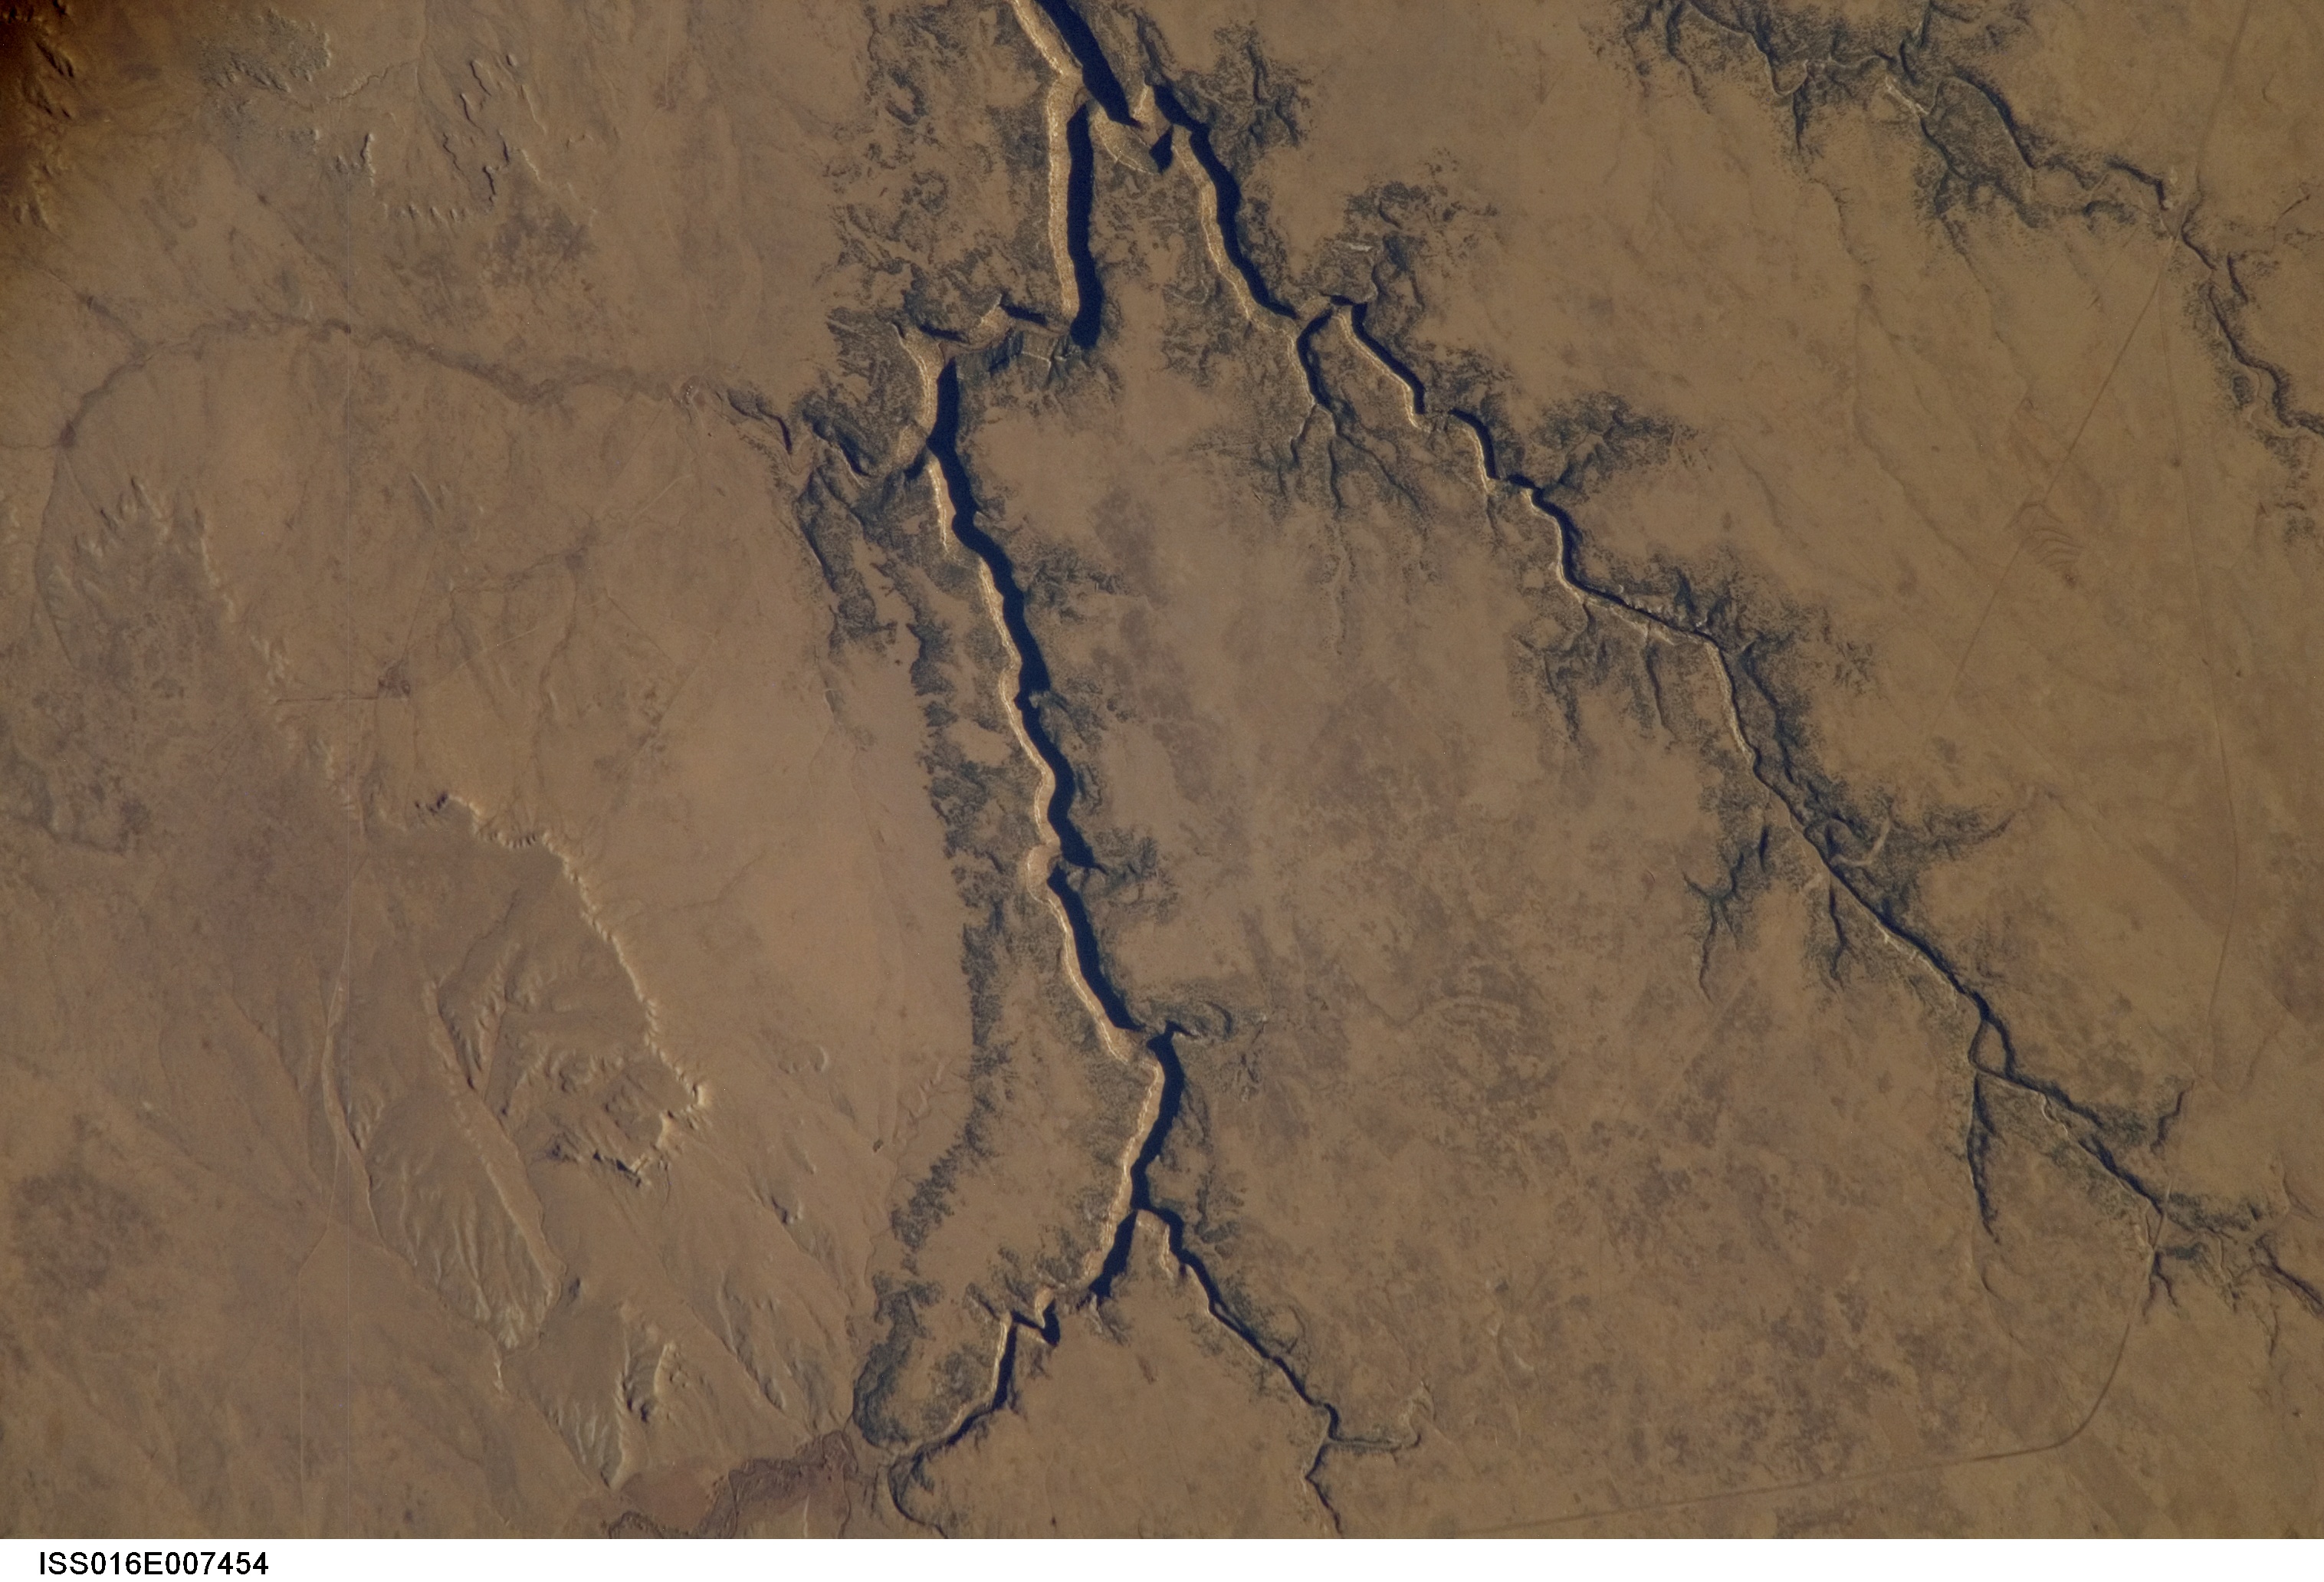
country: USA-COLORADO
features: PURGATOIRE R., CANYONS, ROADS
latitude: 37.2
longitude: -104.1
